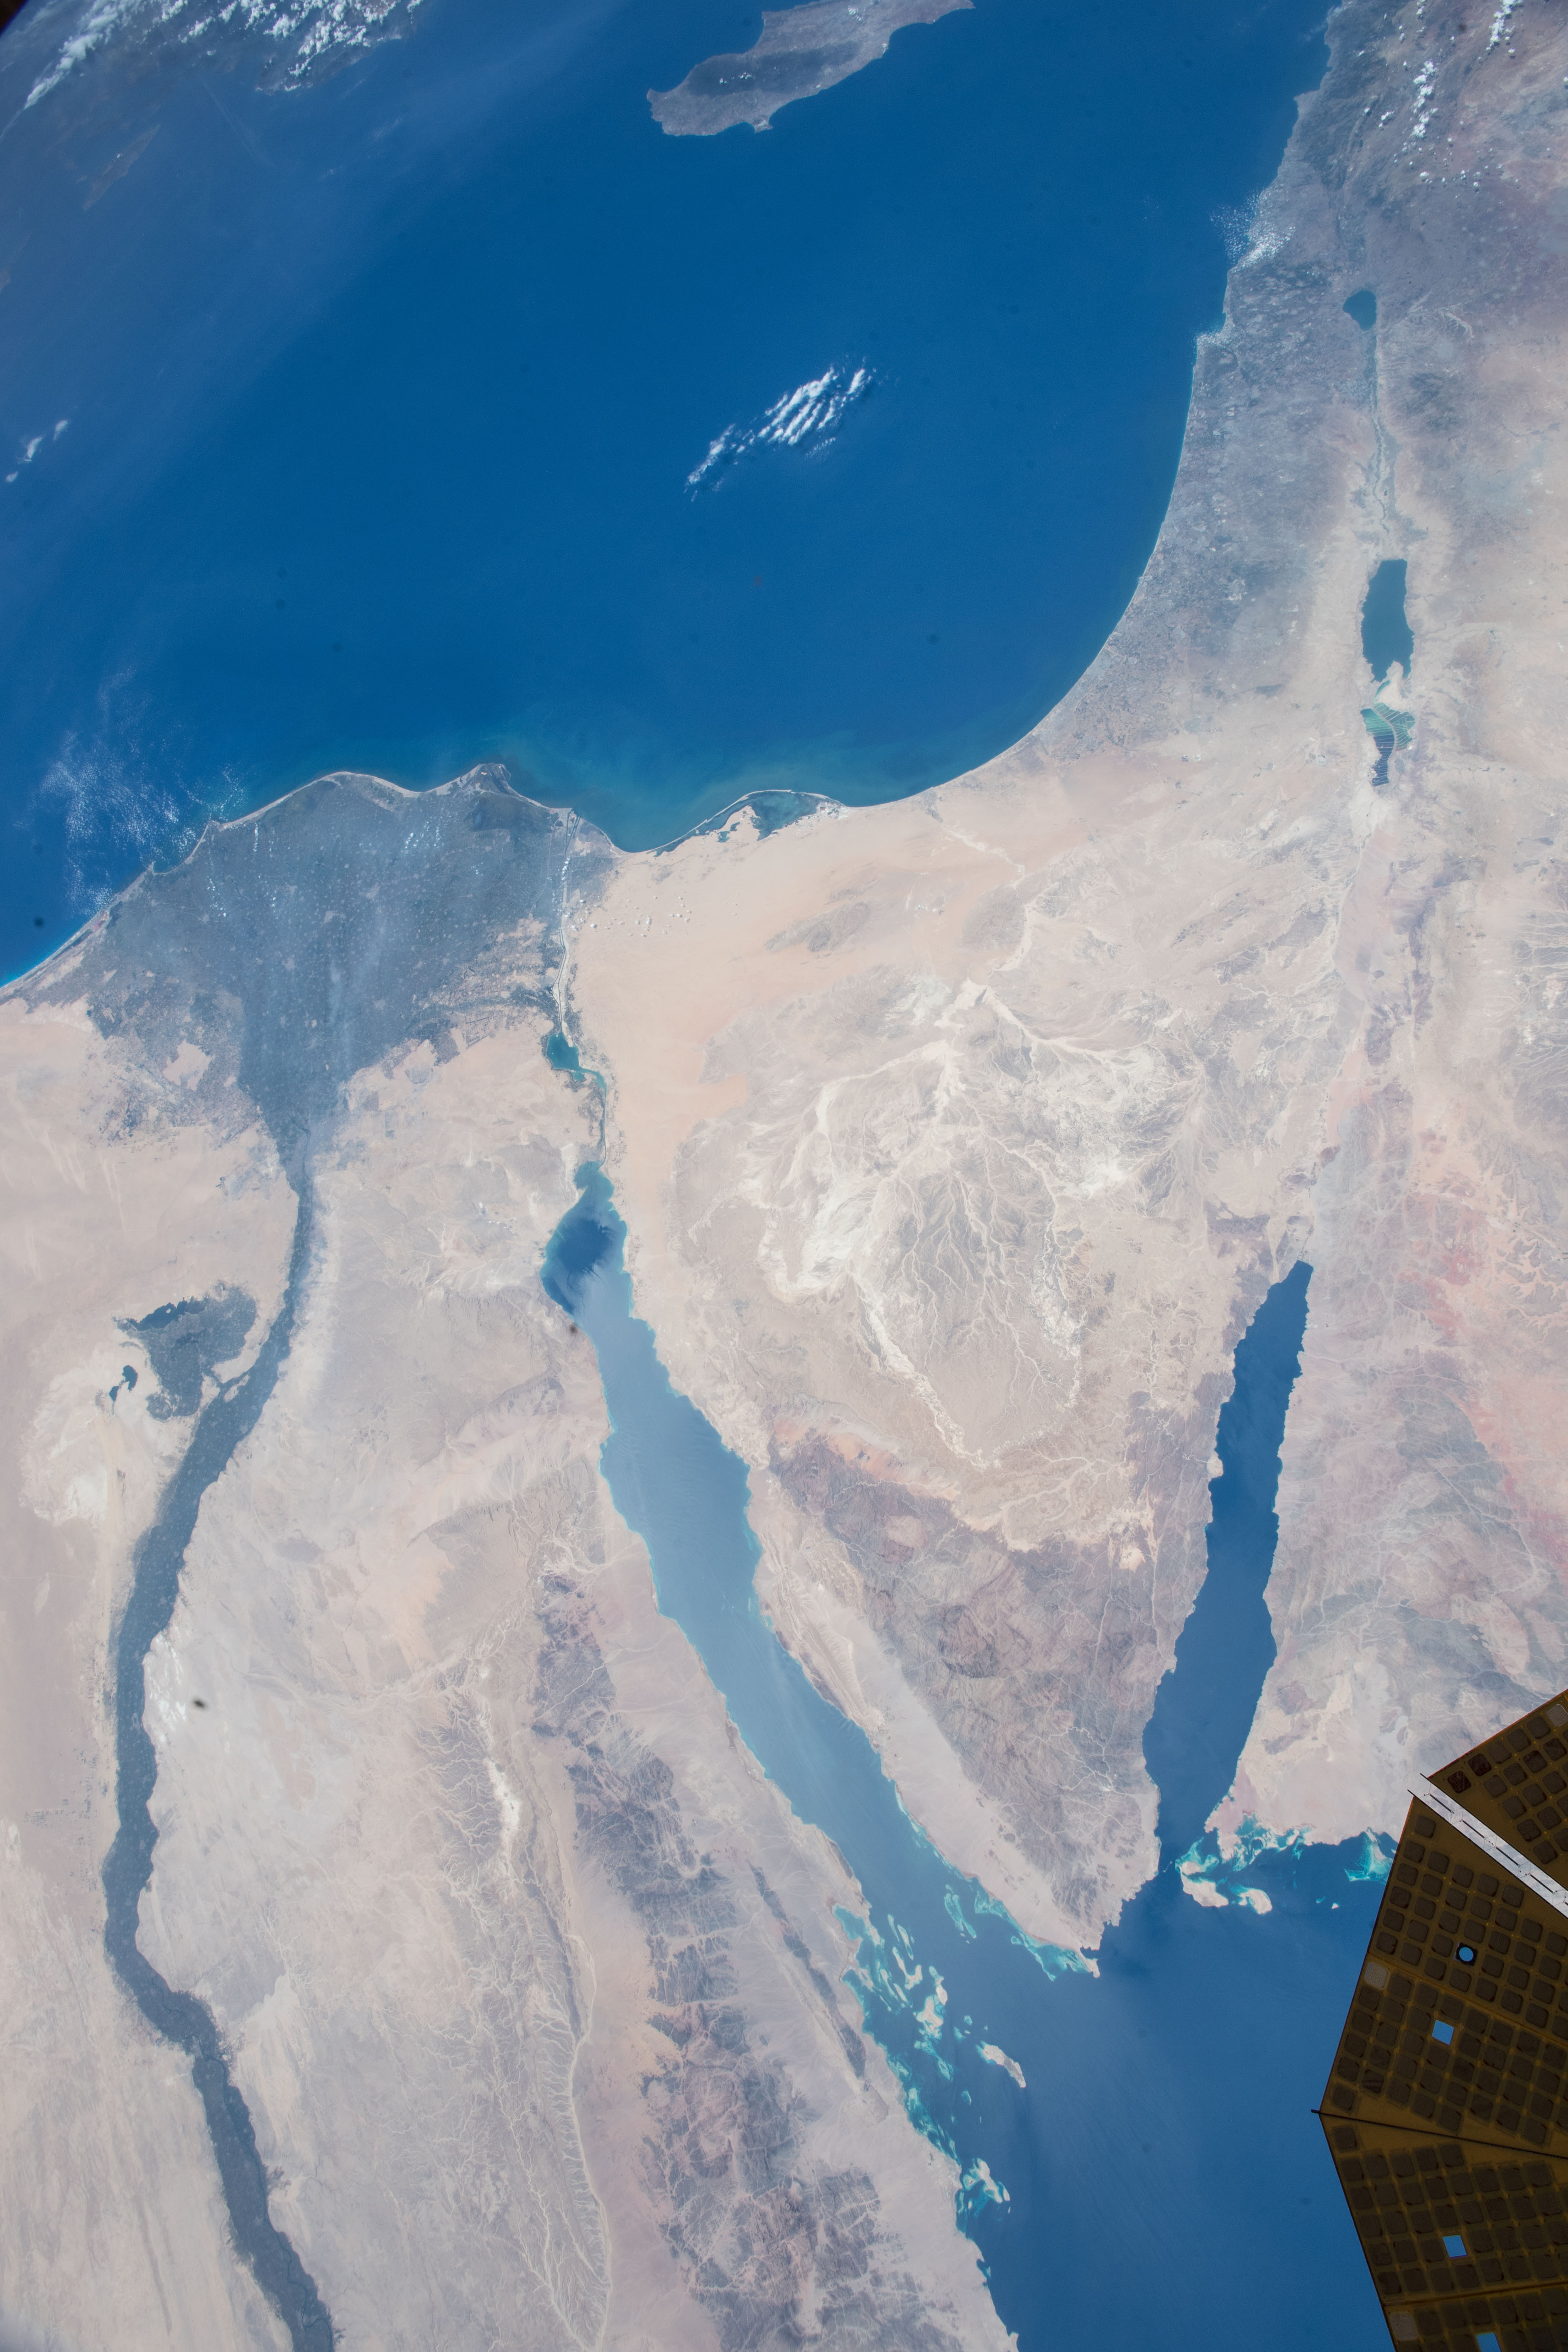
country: EGYPT
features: GULF OF SUEZ, GULF OF AQABA, NILE DELTA
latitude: 30.0
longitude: 33.0
